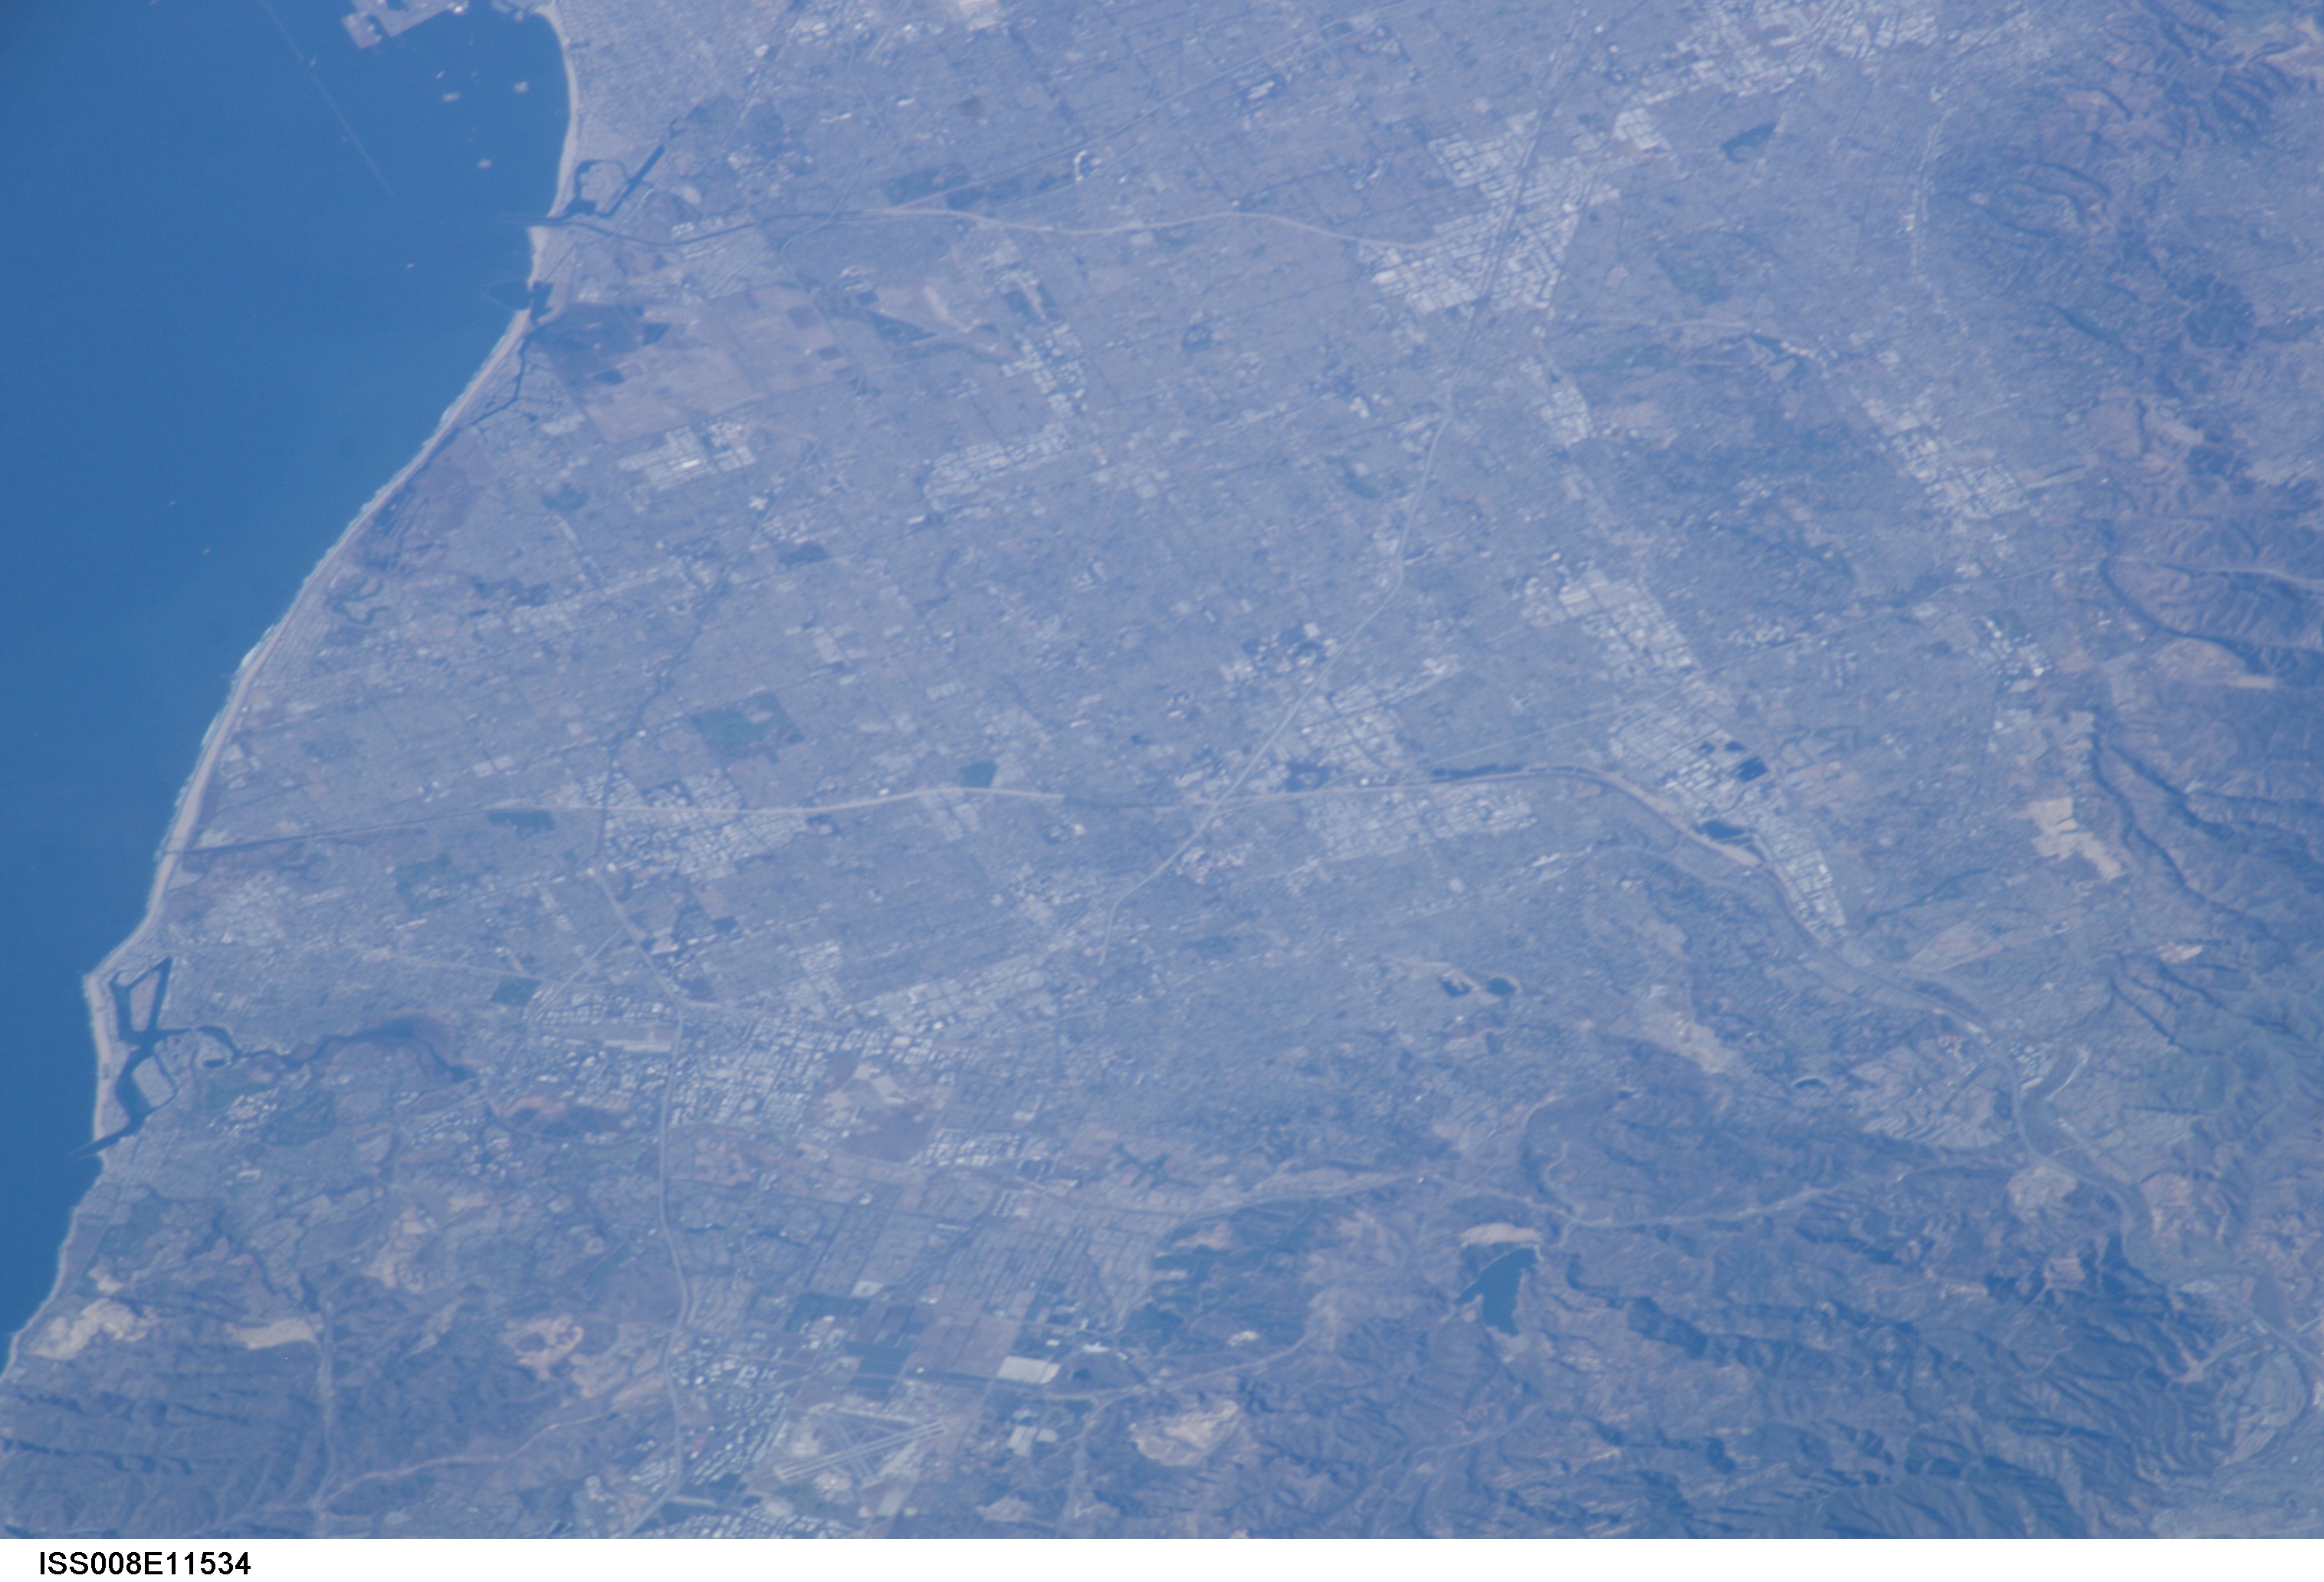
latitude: 33.8
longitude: -117.9
